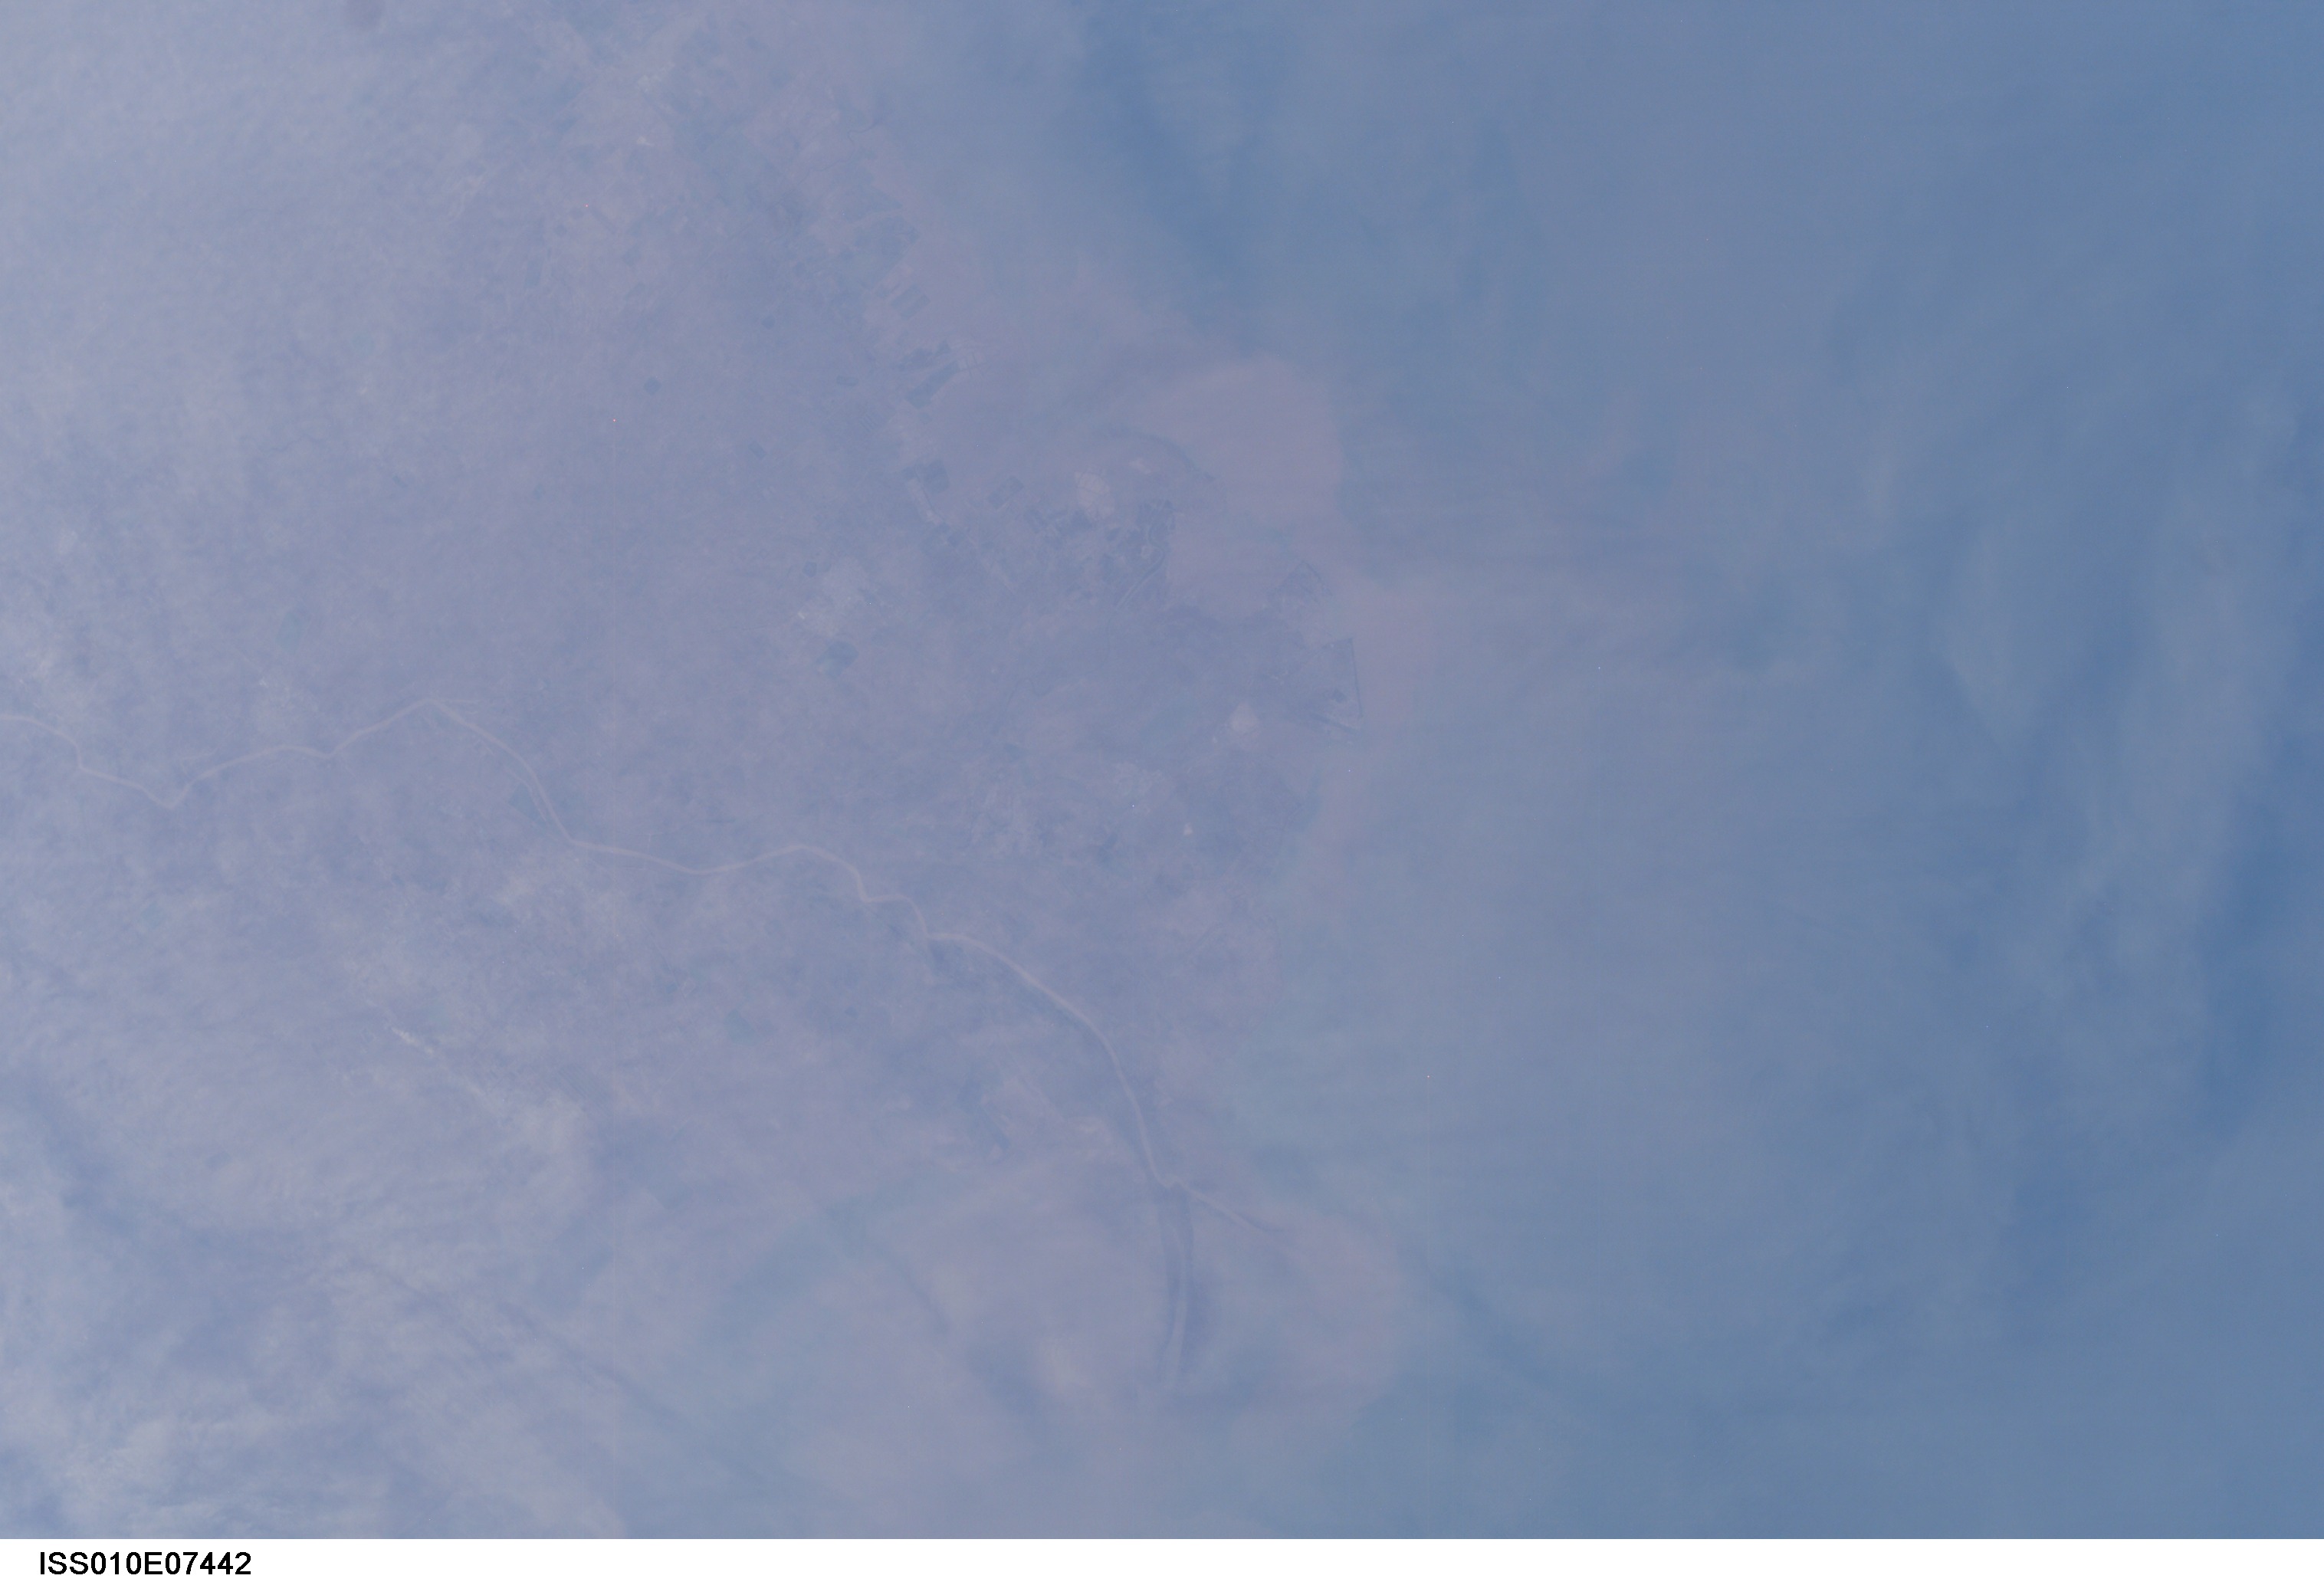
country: CHINA
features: YELLOW R. DELTA, SMOG, DONGYING
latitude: 38.0
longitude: 118.5
